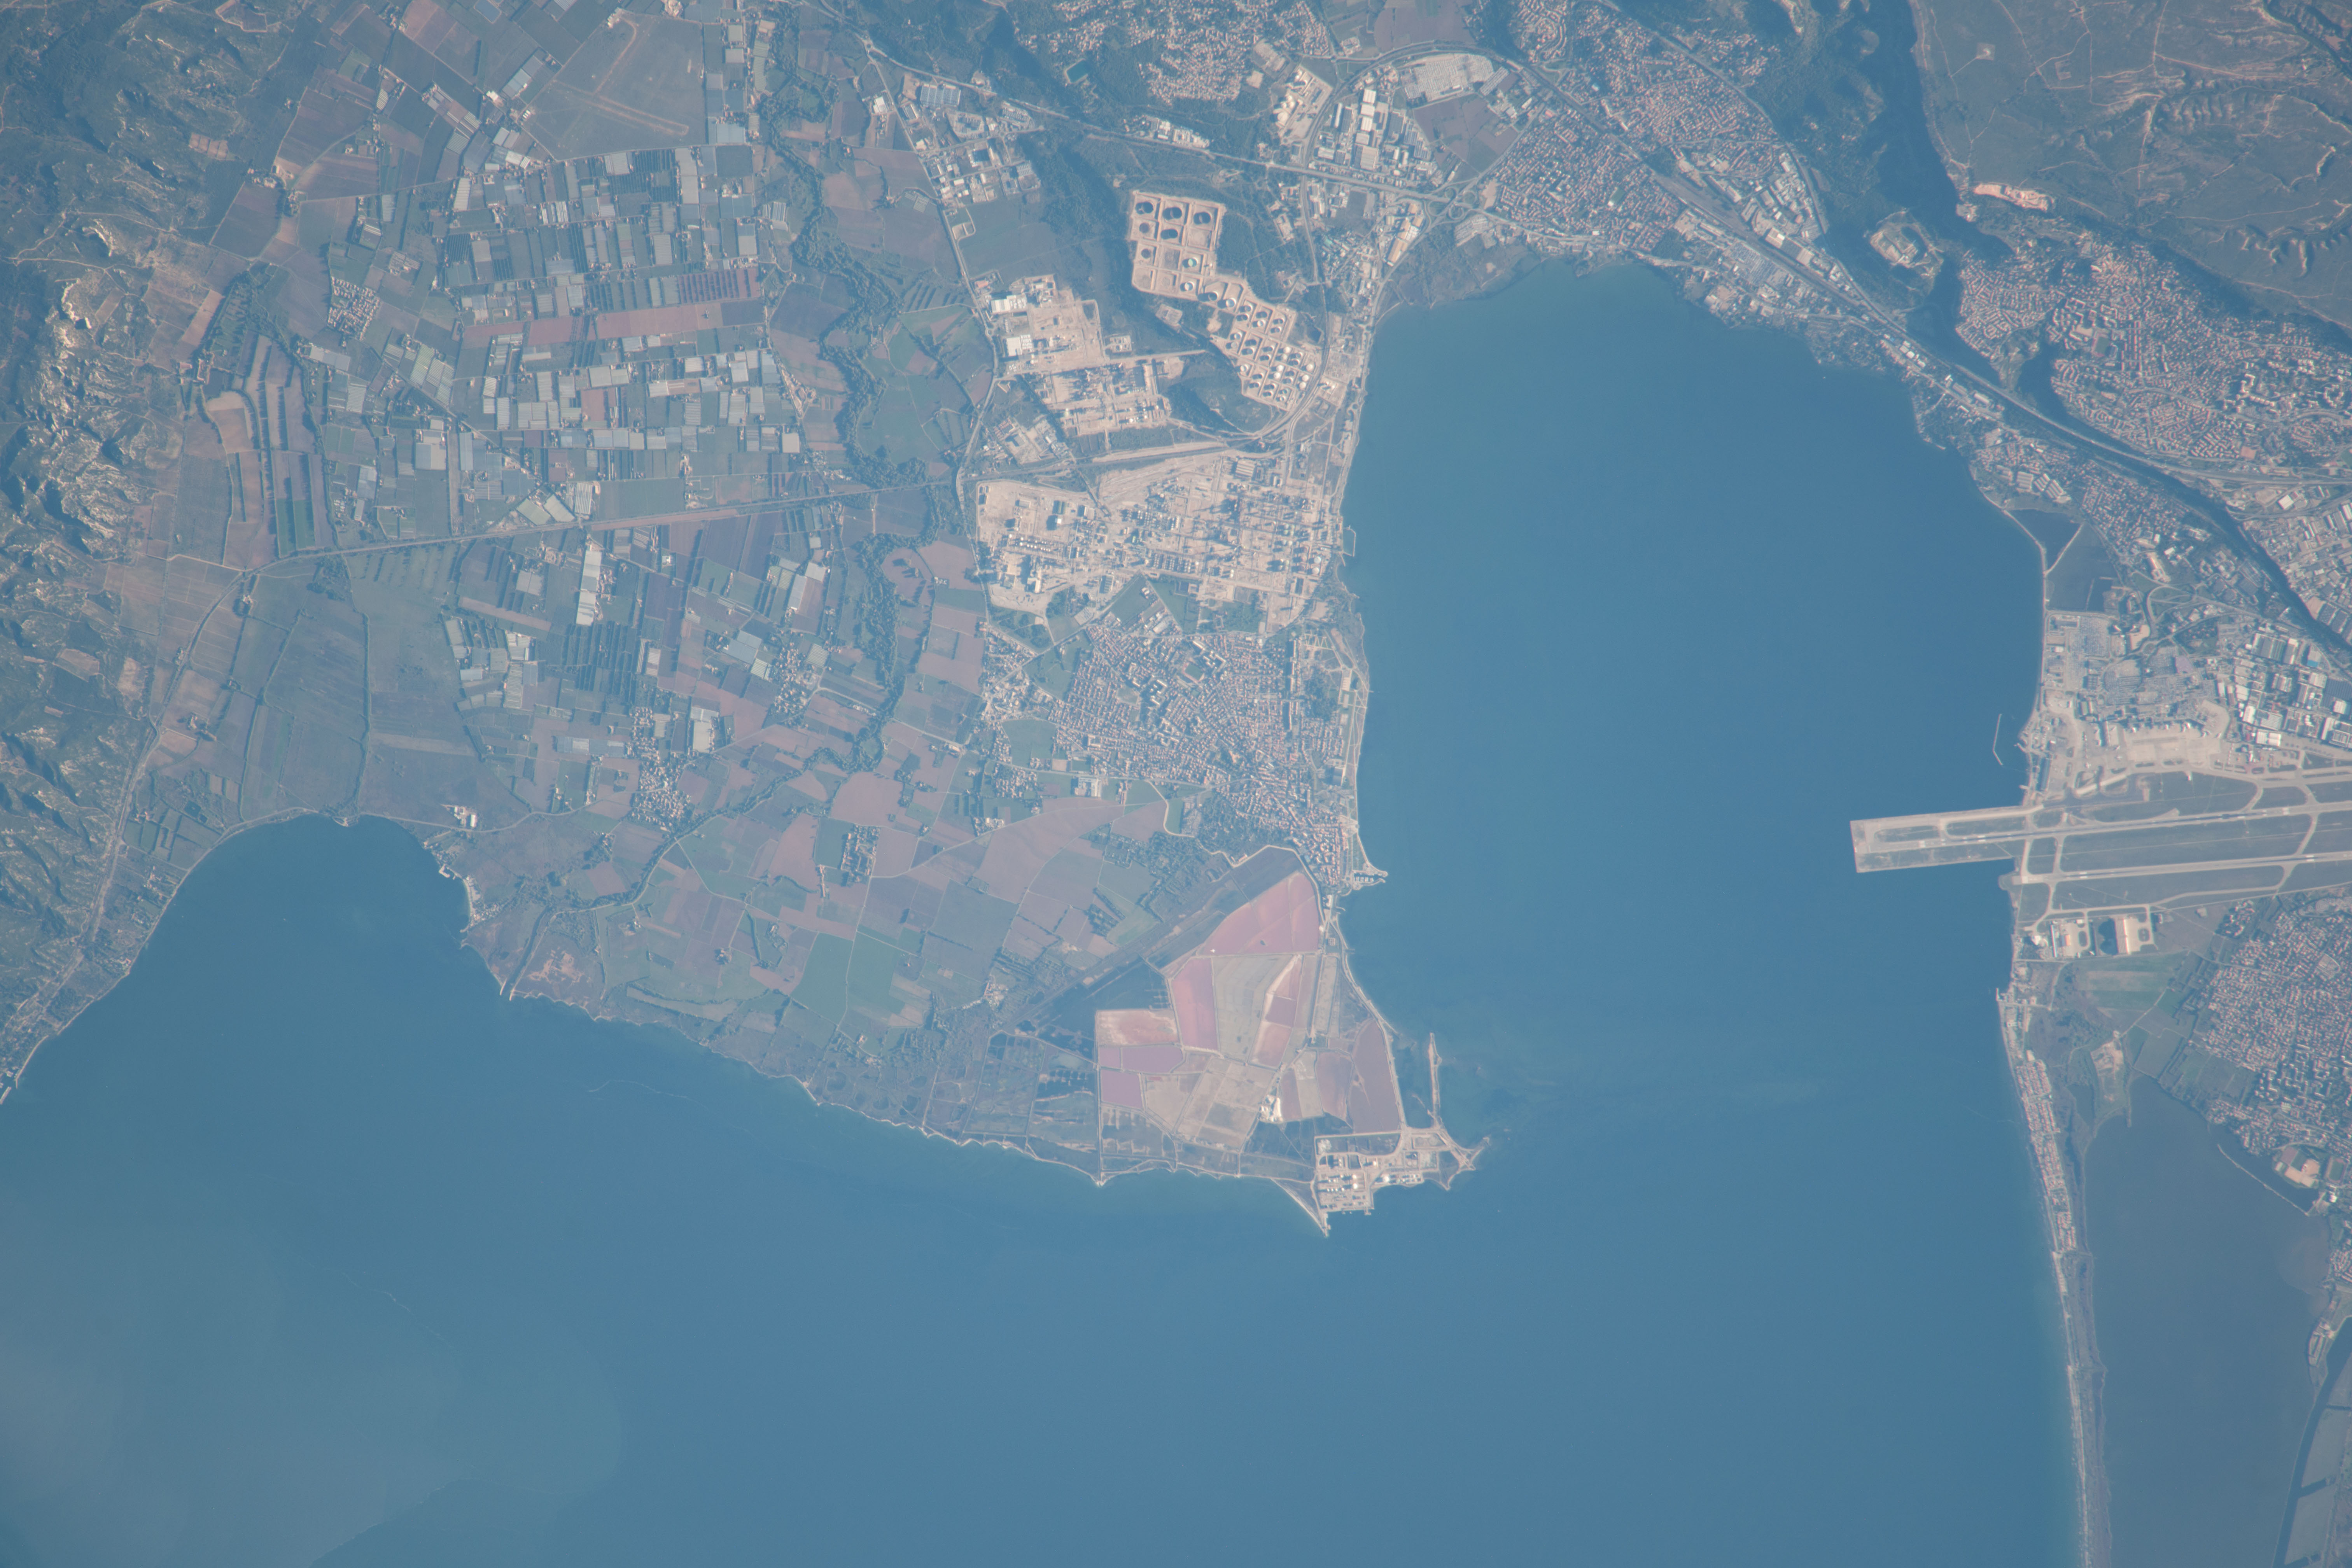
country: FRANCE
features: DE BERRE LAGOON, BERRE L ETANG, AIRPORT
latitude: 43.5
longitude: 5.2
